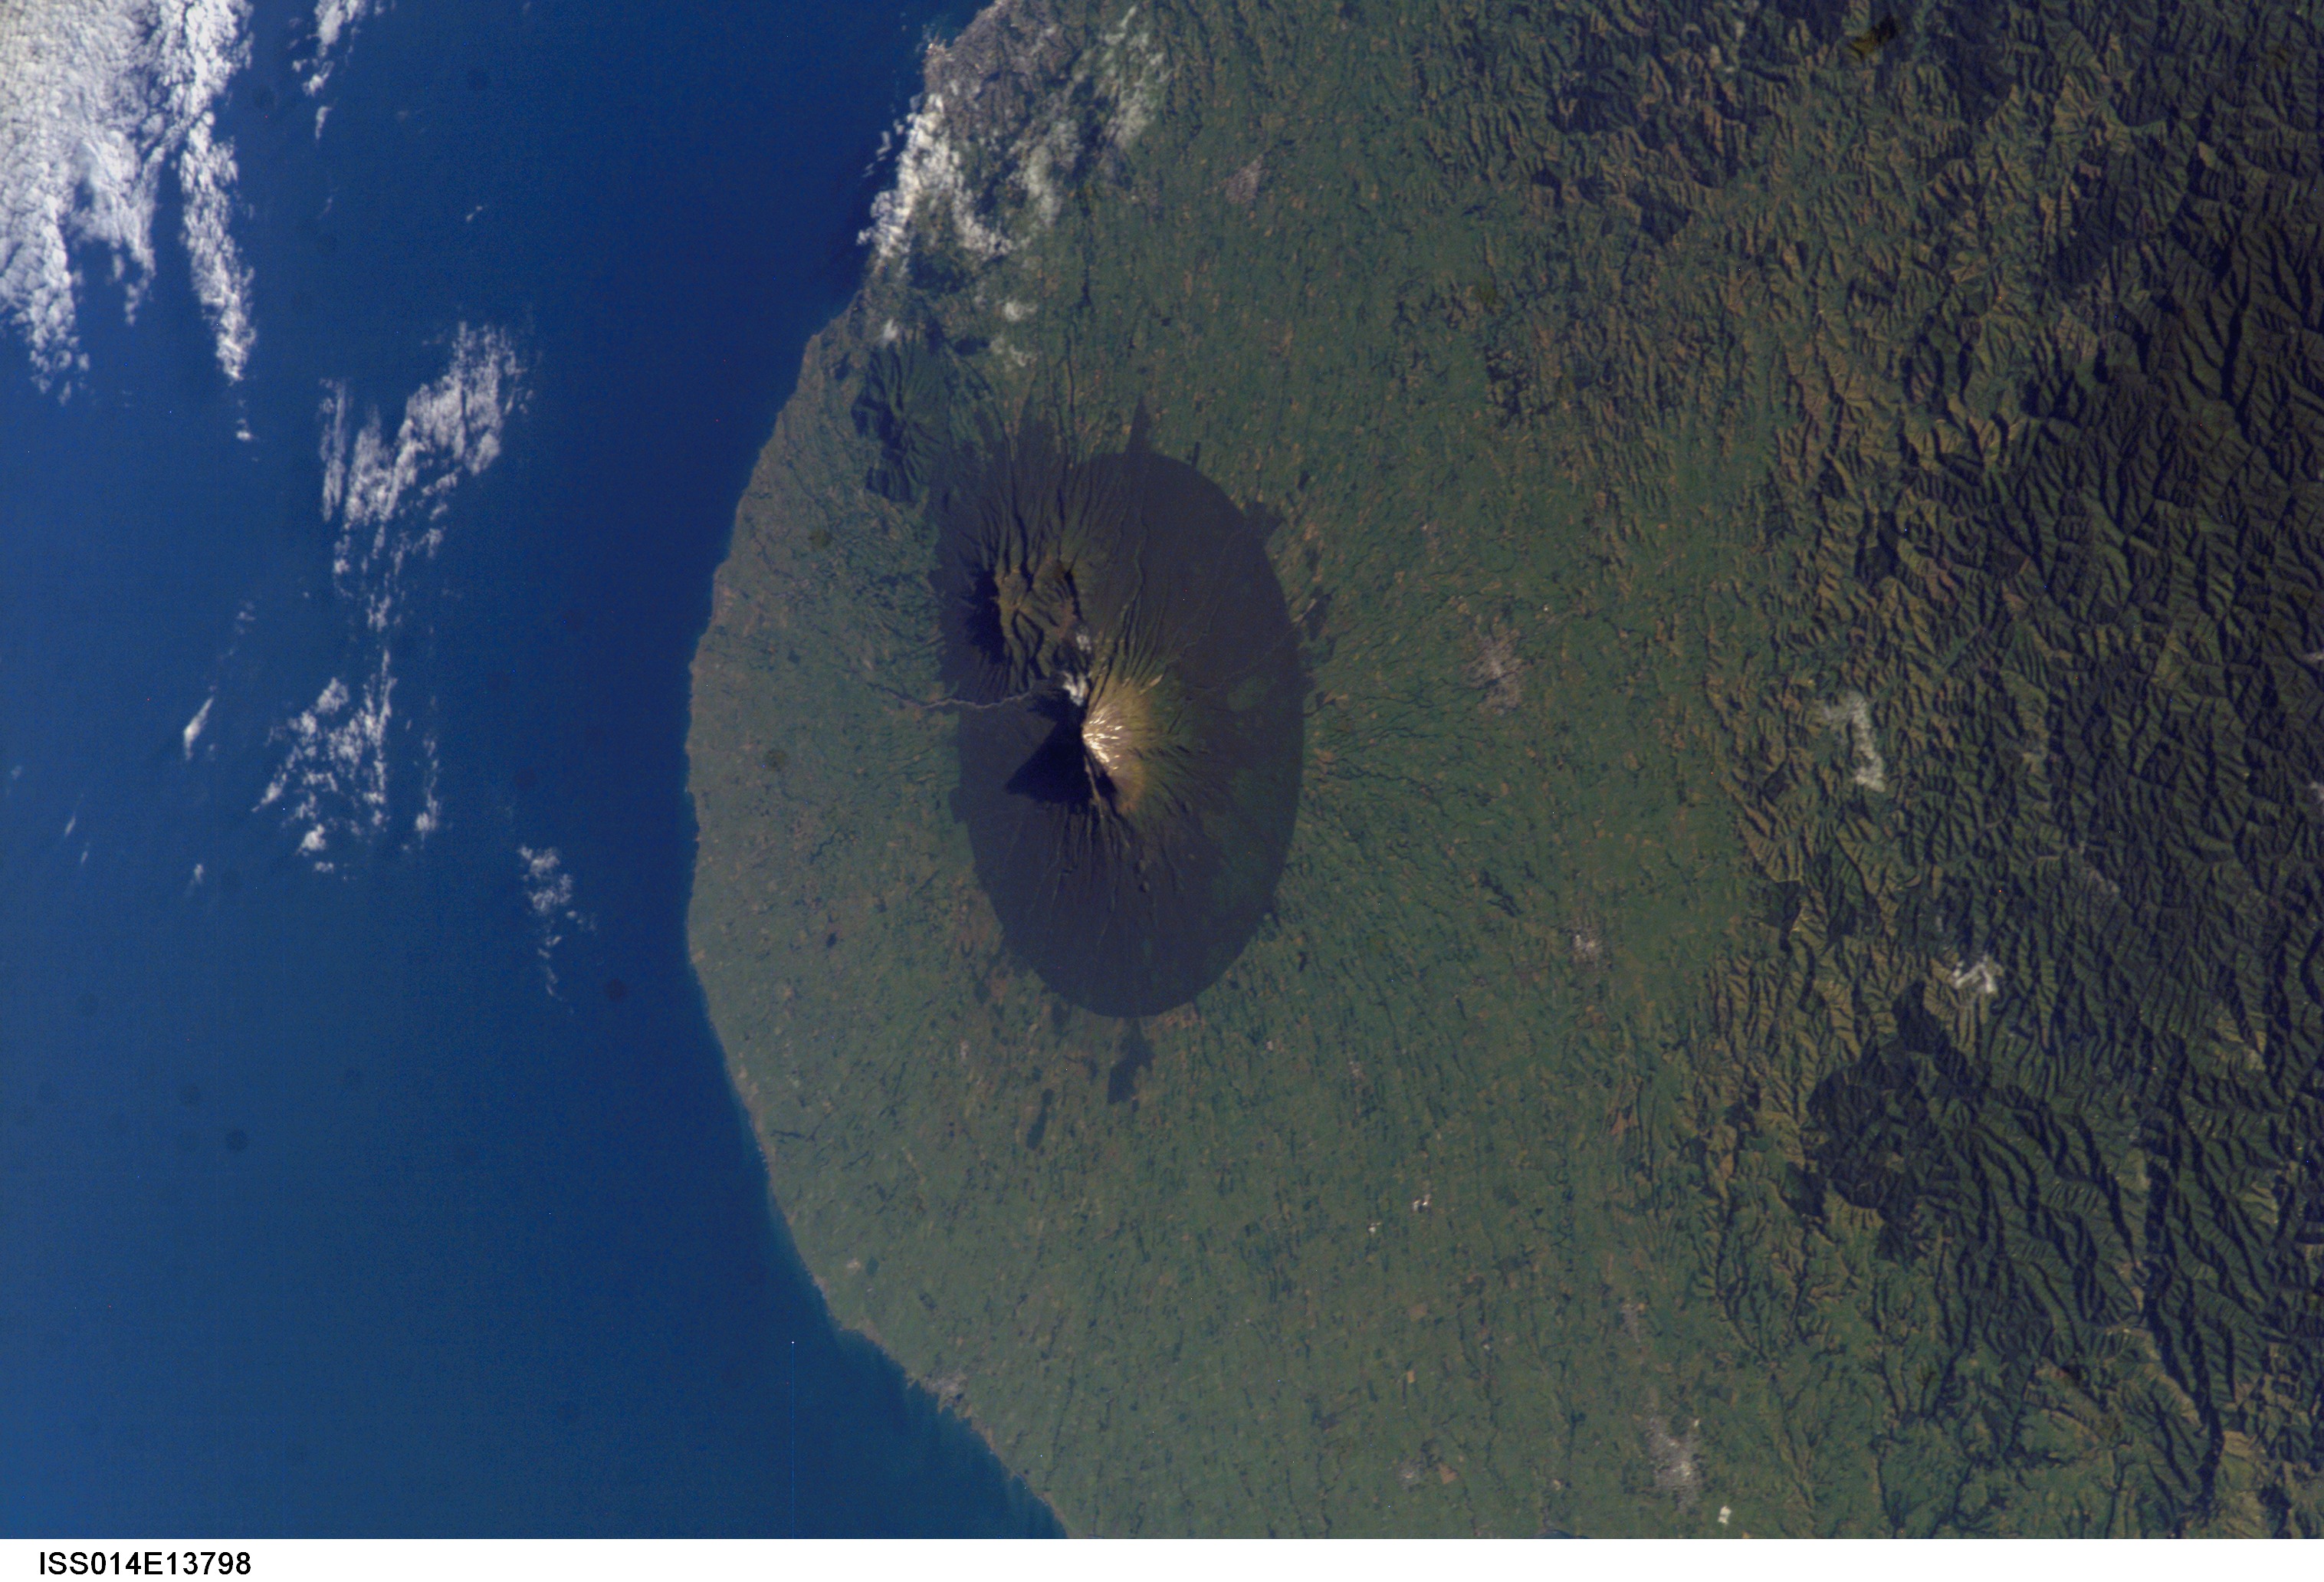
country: NEW ZEALAND-NI
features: MT. EGMONT, STRATFORD, FOR.
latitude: -39.5
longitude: 174.0
